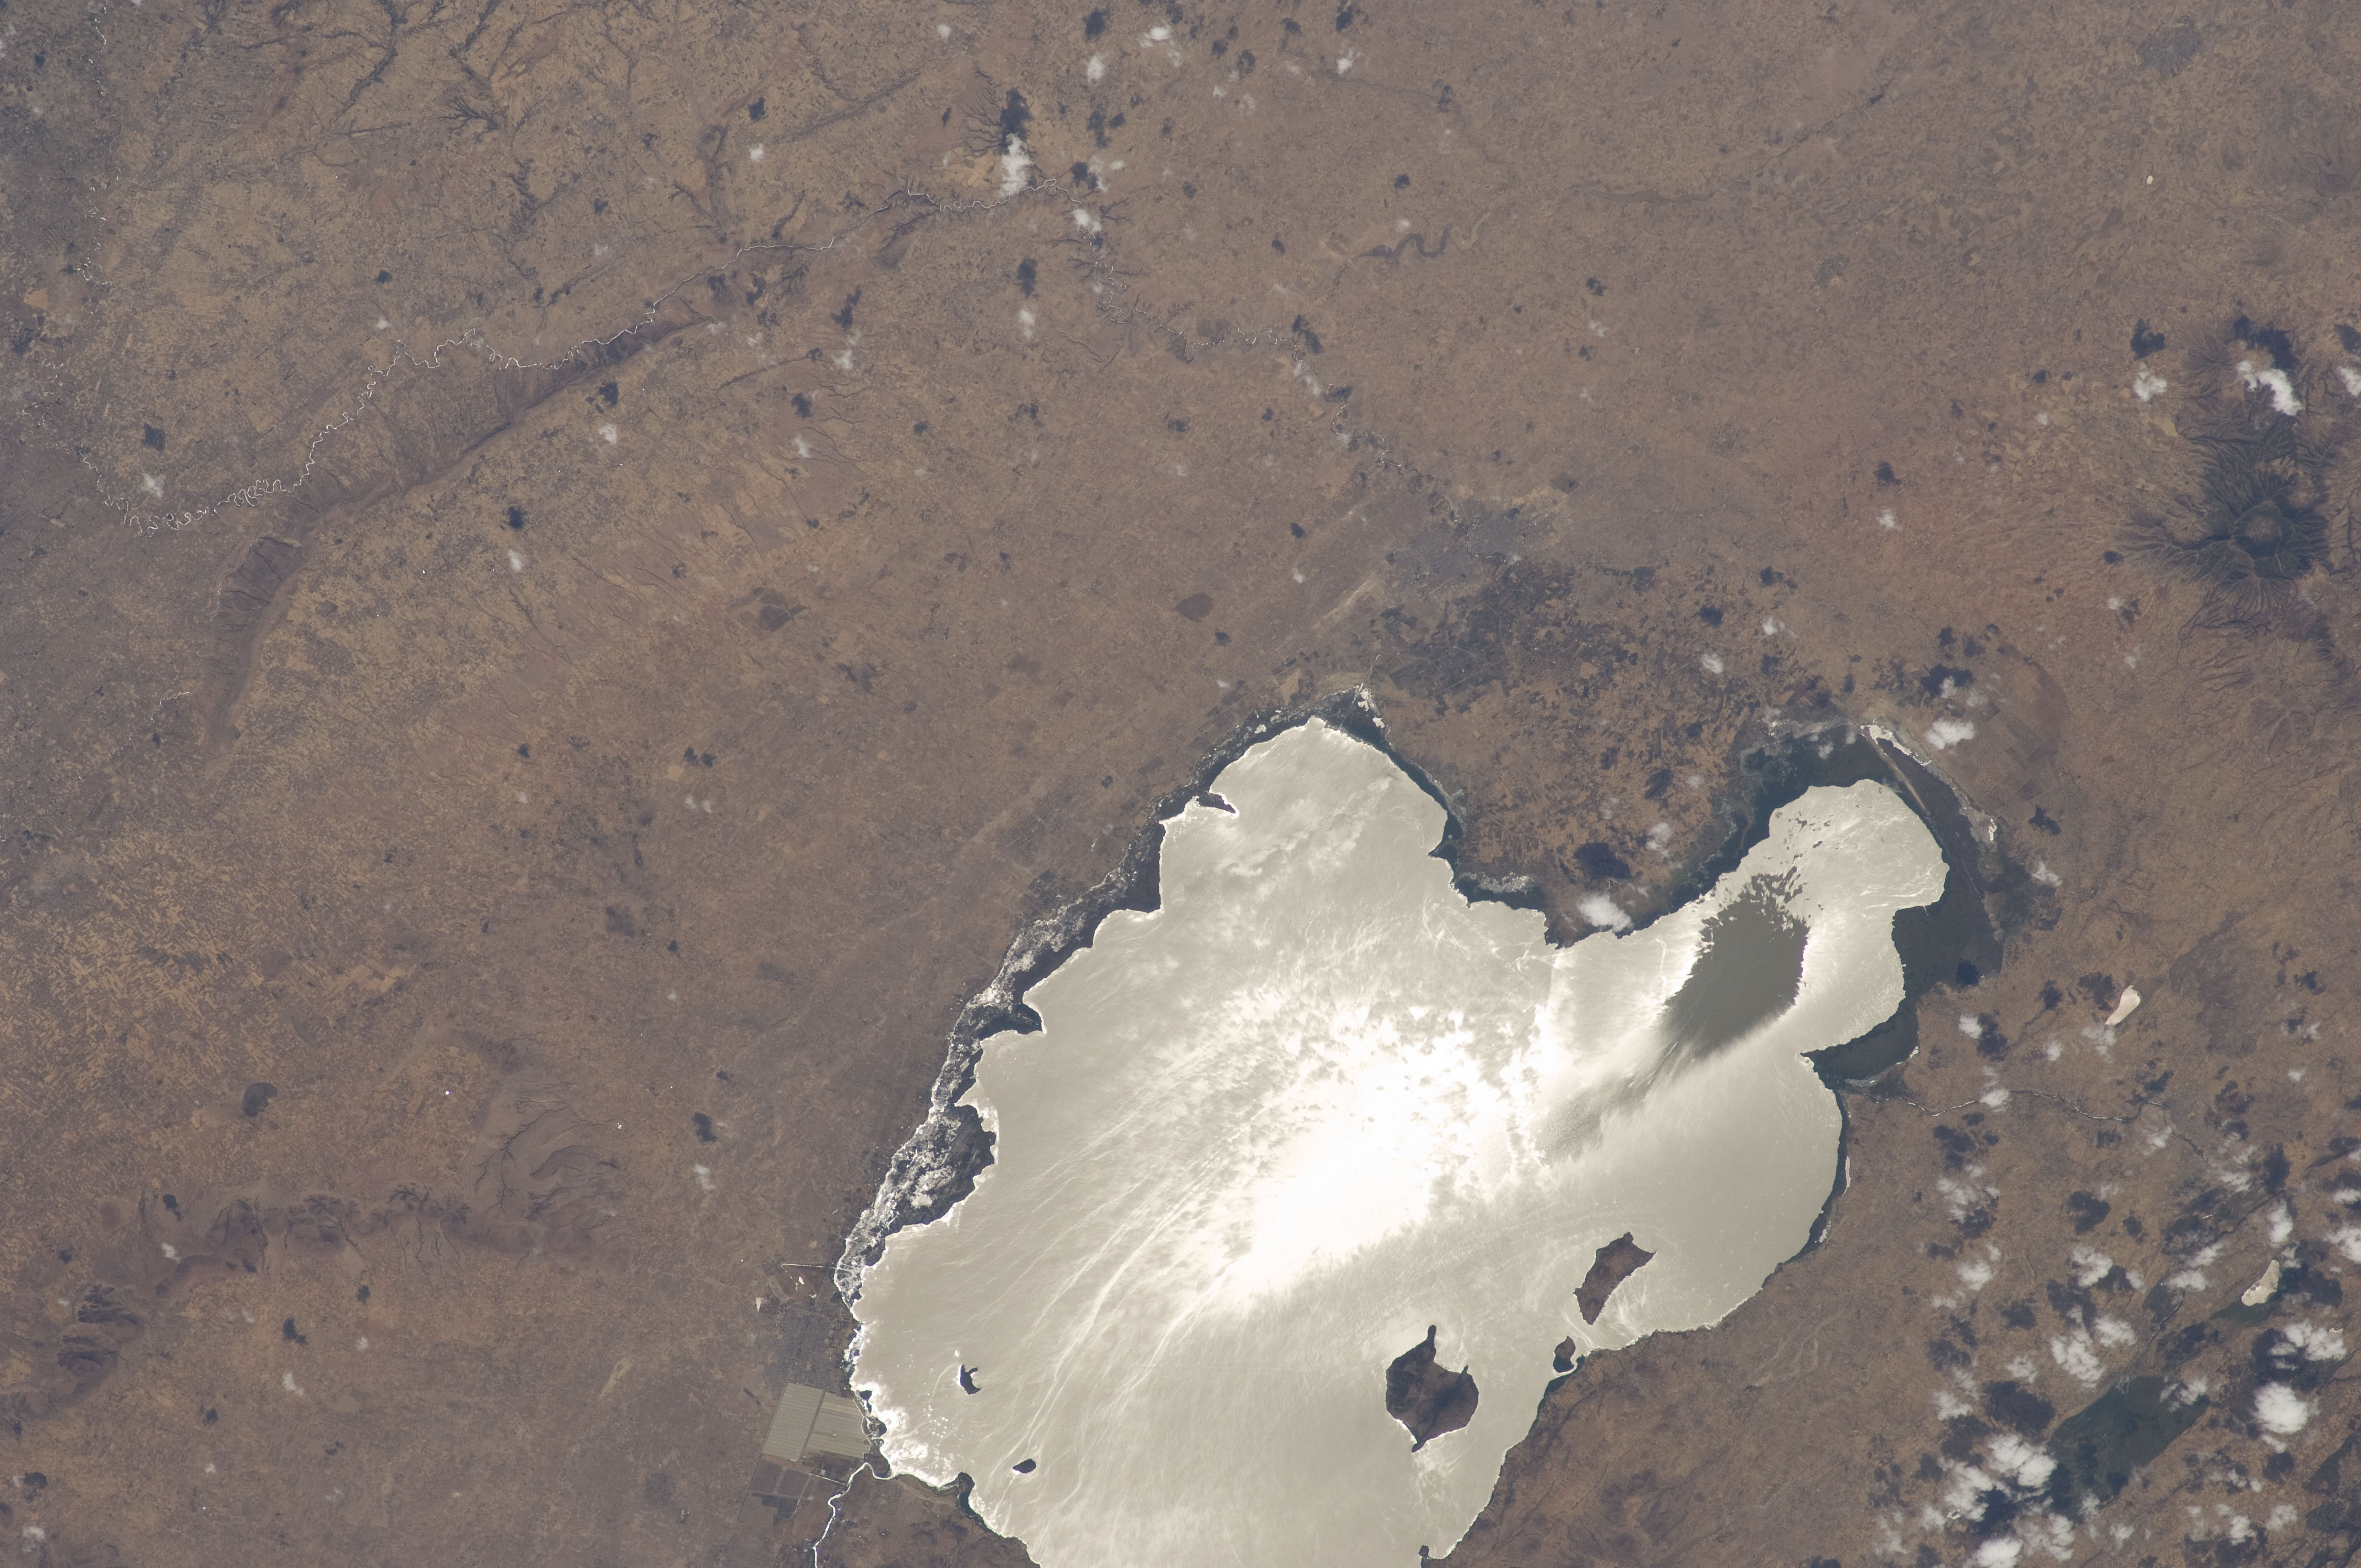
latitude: 7.9
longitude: 38.7
